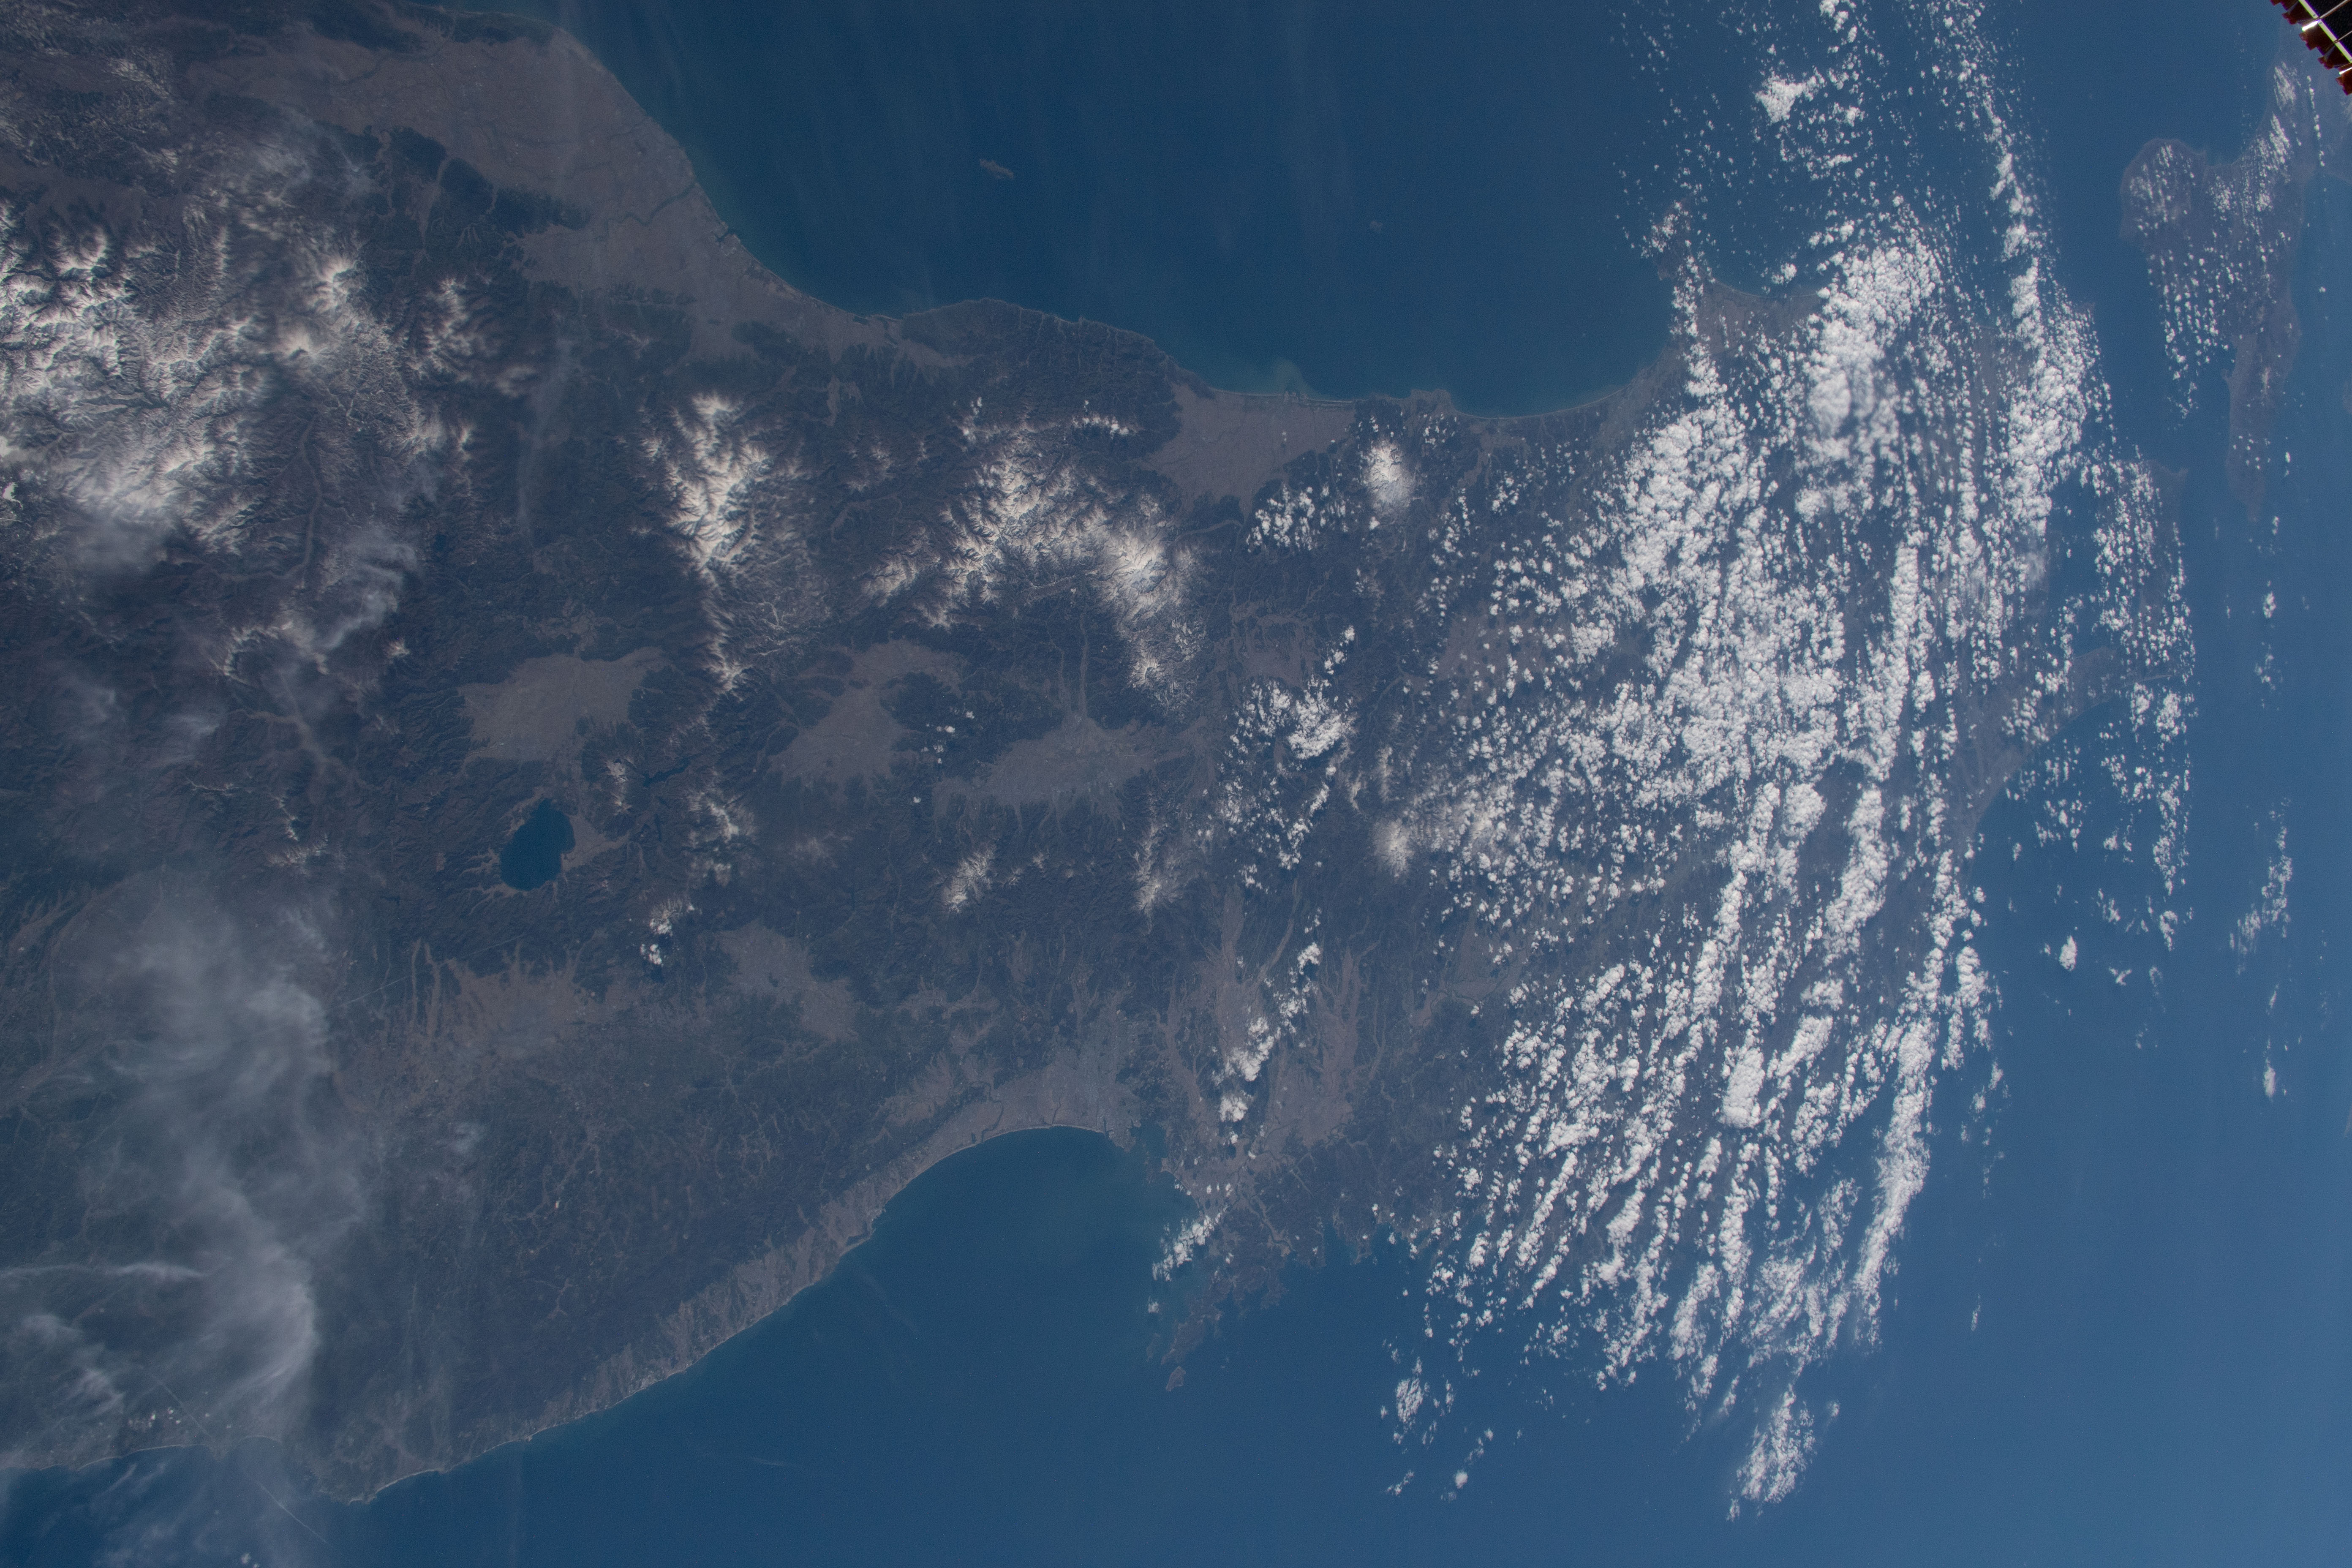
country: JAPAN
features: LAKE INAWASHIRO, SENDAI, SAKATA, FUKUSHIMA
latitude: 38.0
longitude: 139.5
